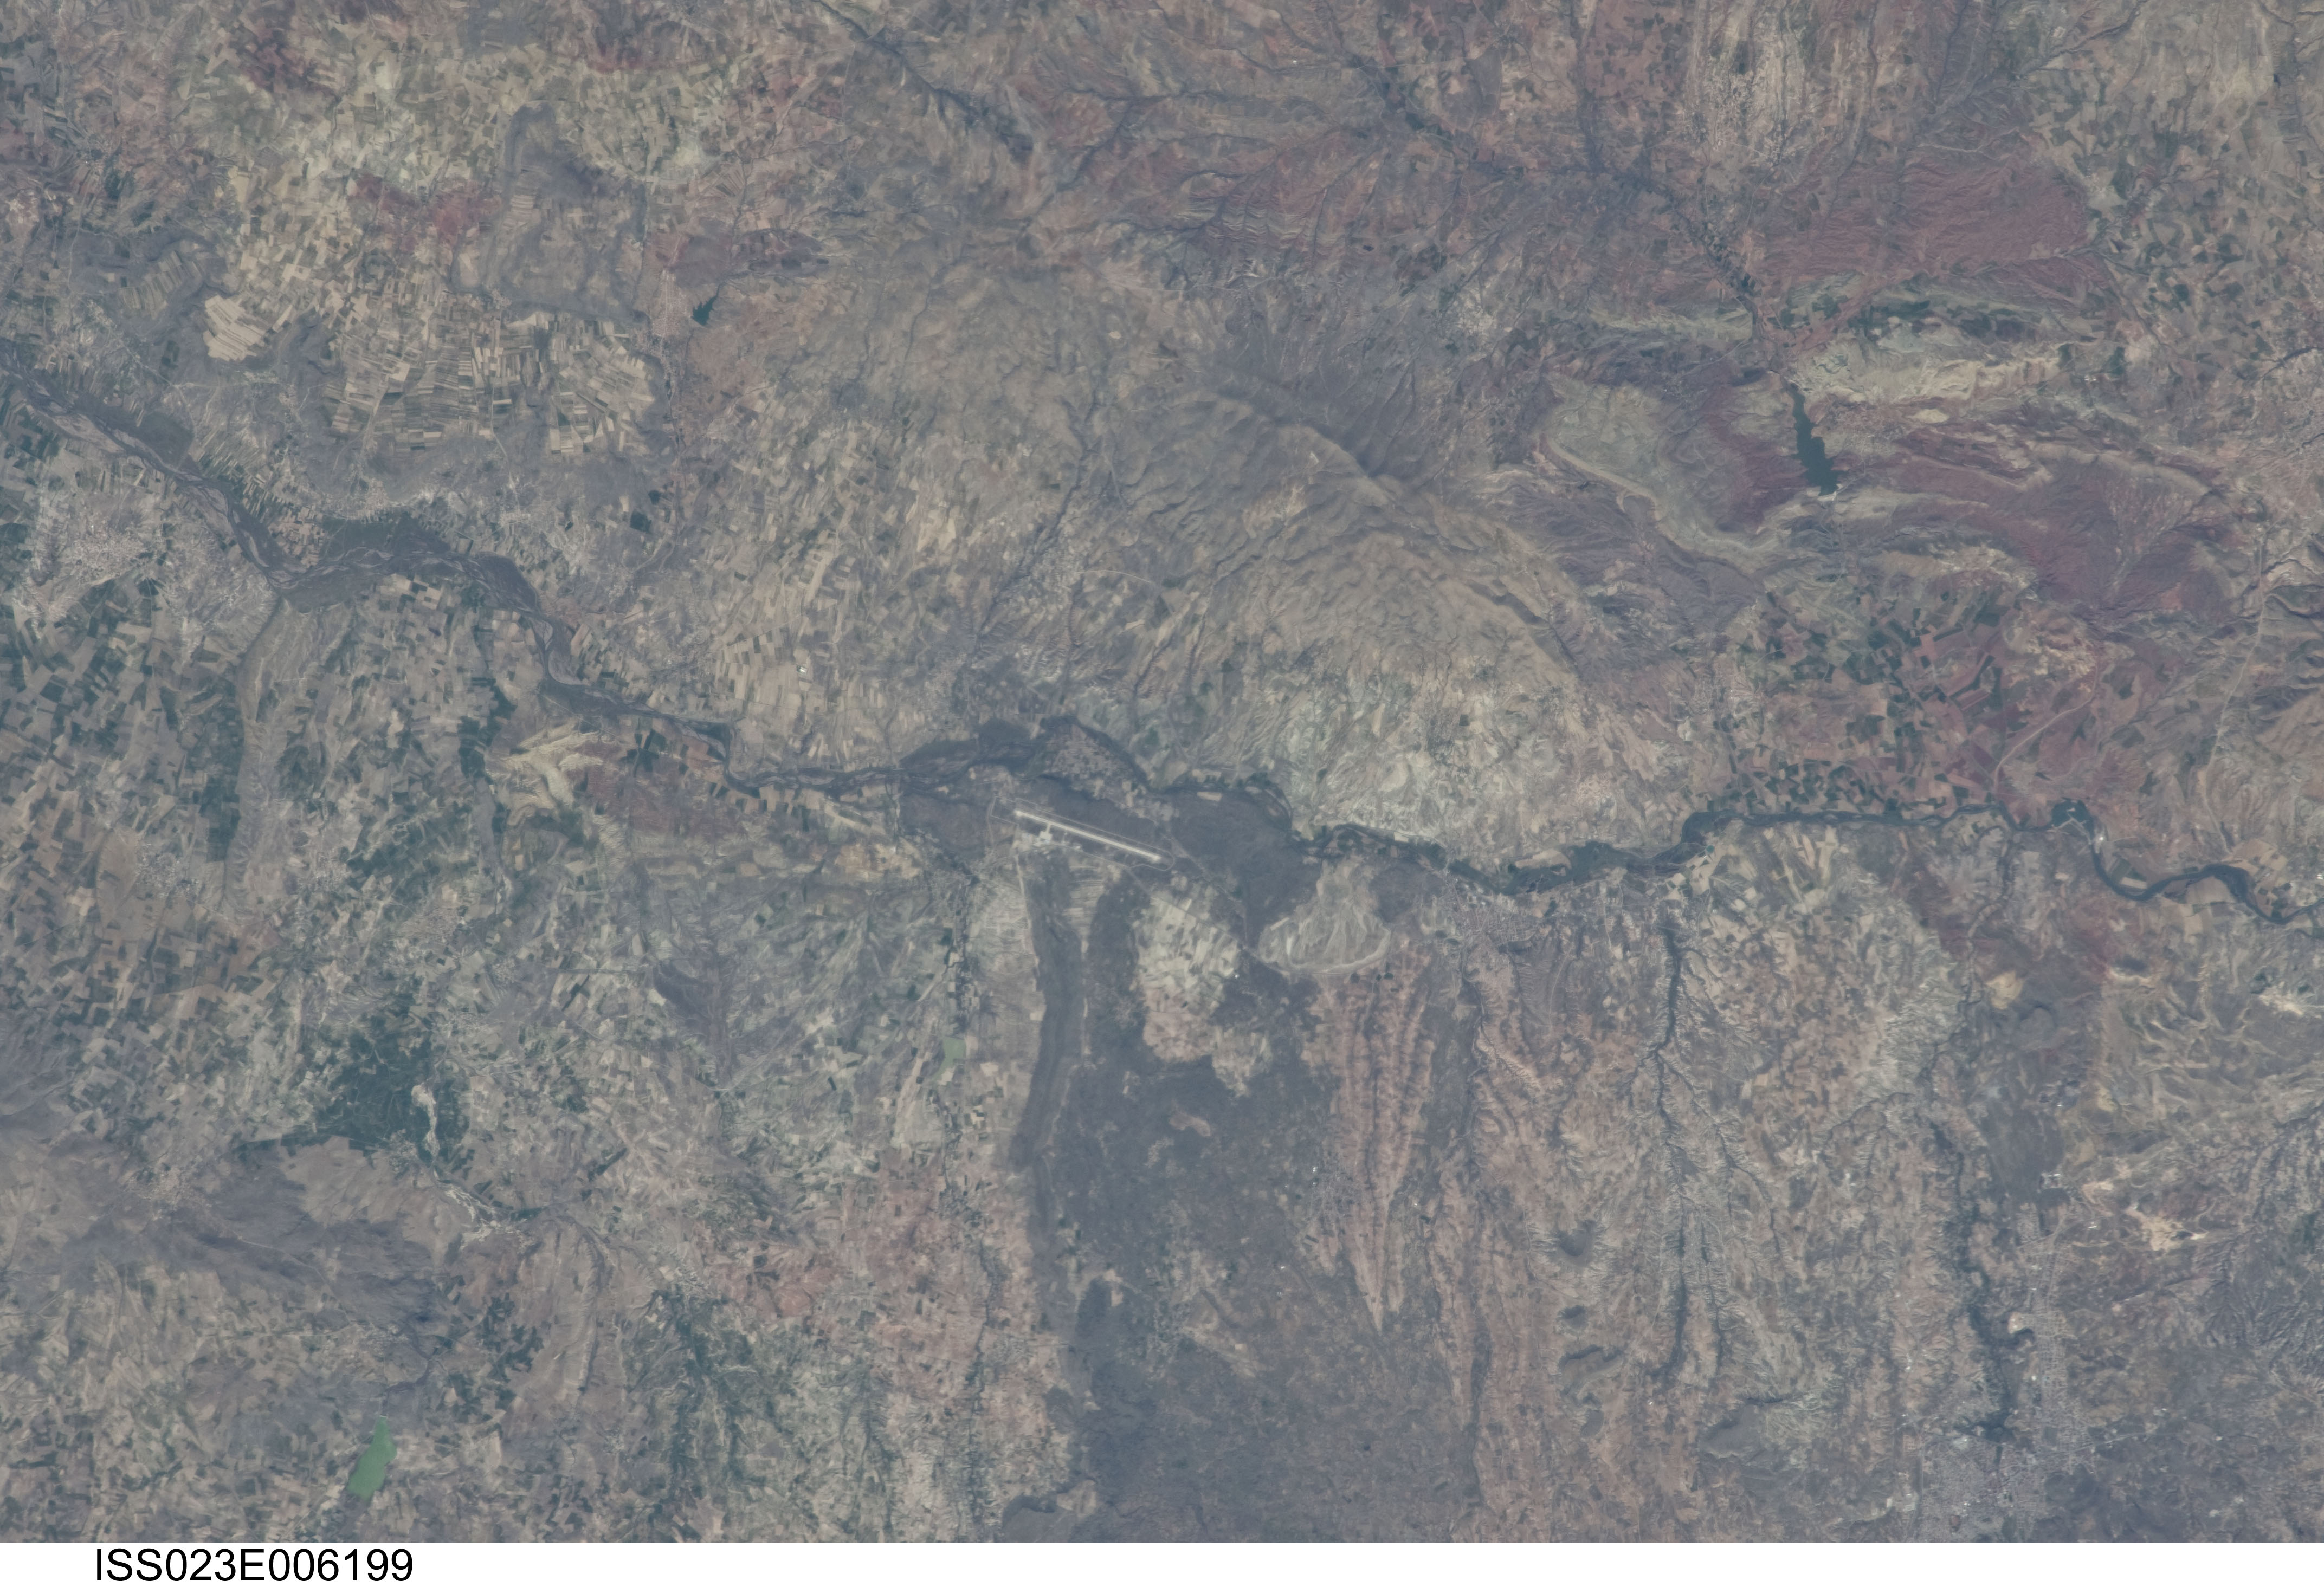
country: TURKEY
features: NEVSEHIR KAPADOKYA AIRPORT, GULSEHIR, KIZILIRMAK R.
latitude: 38.8
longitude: 34.6
